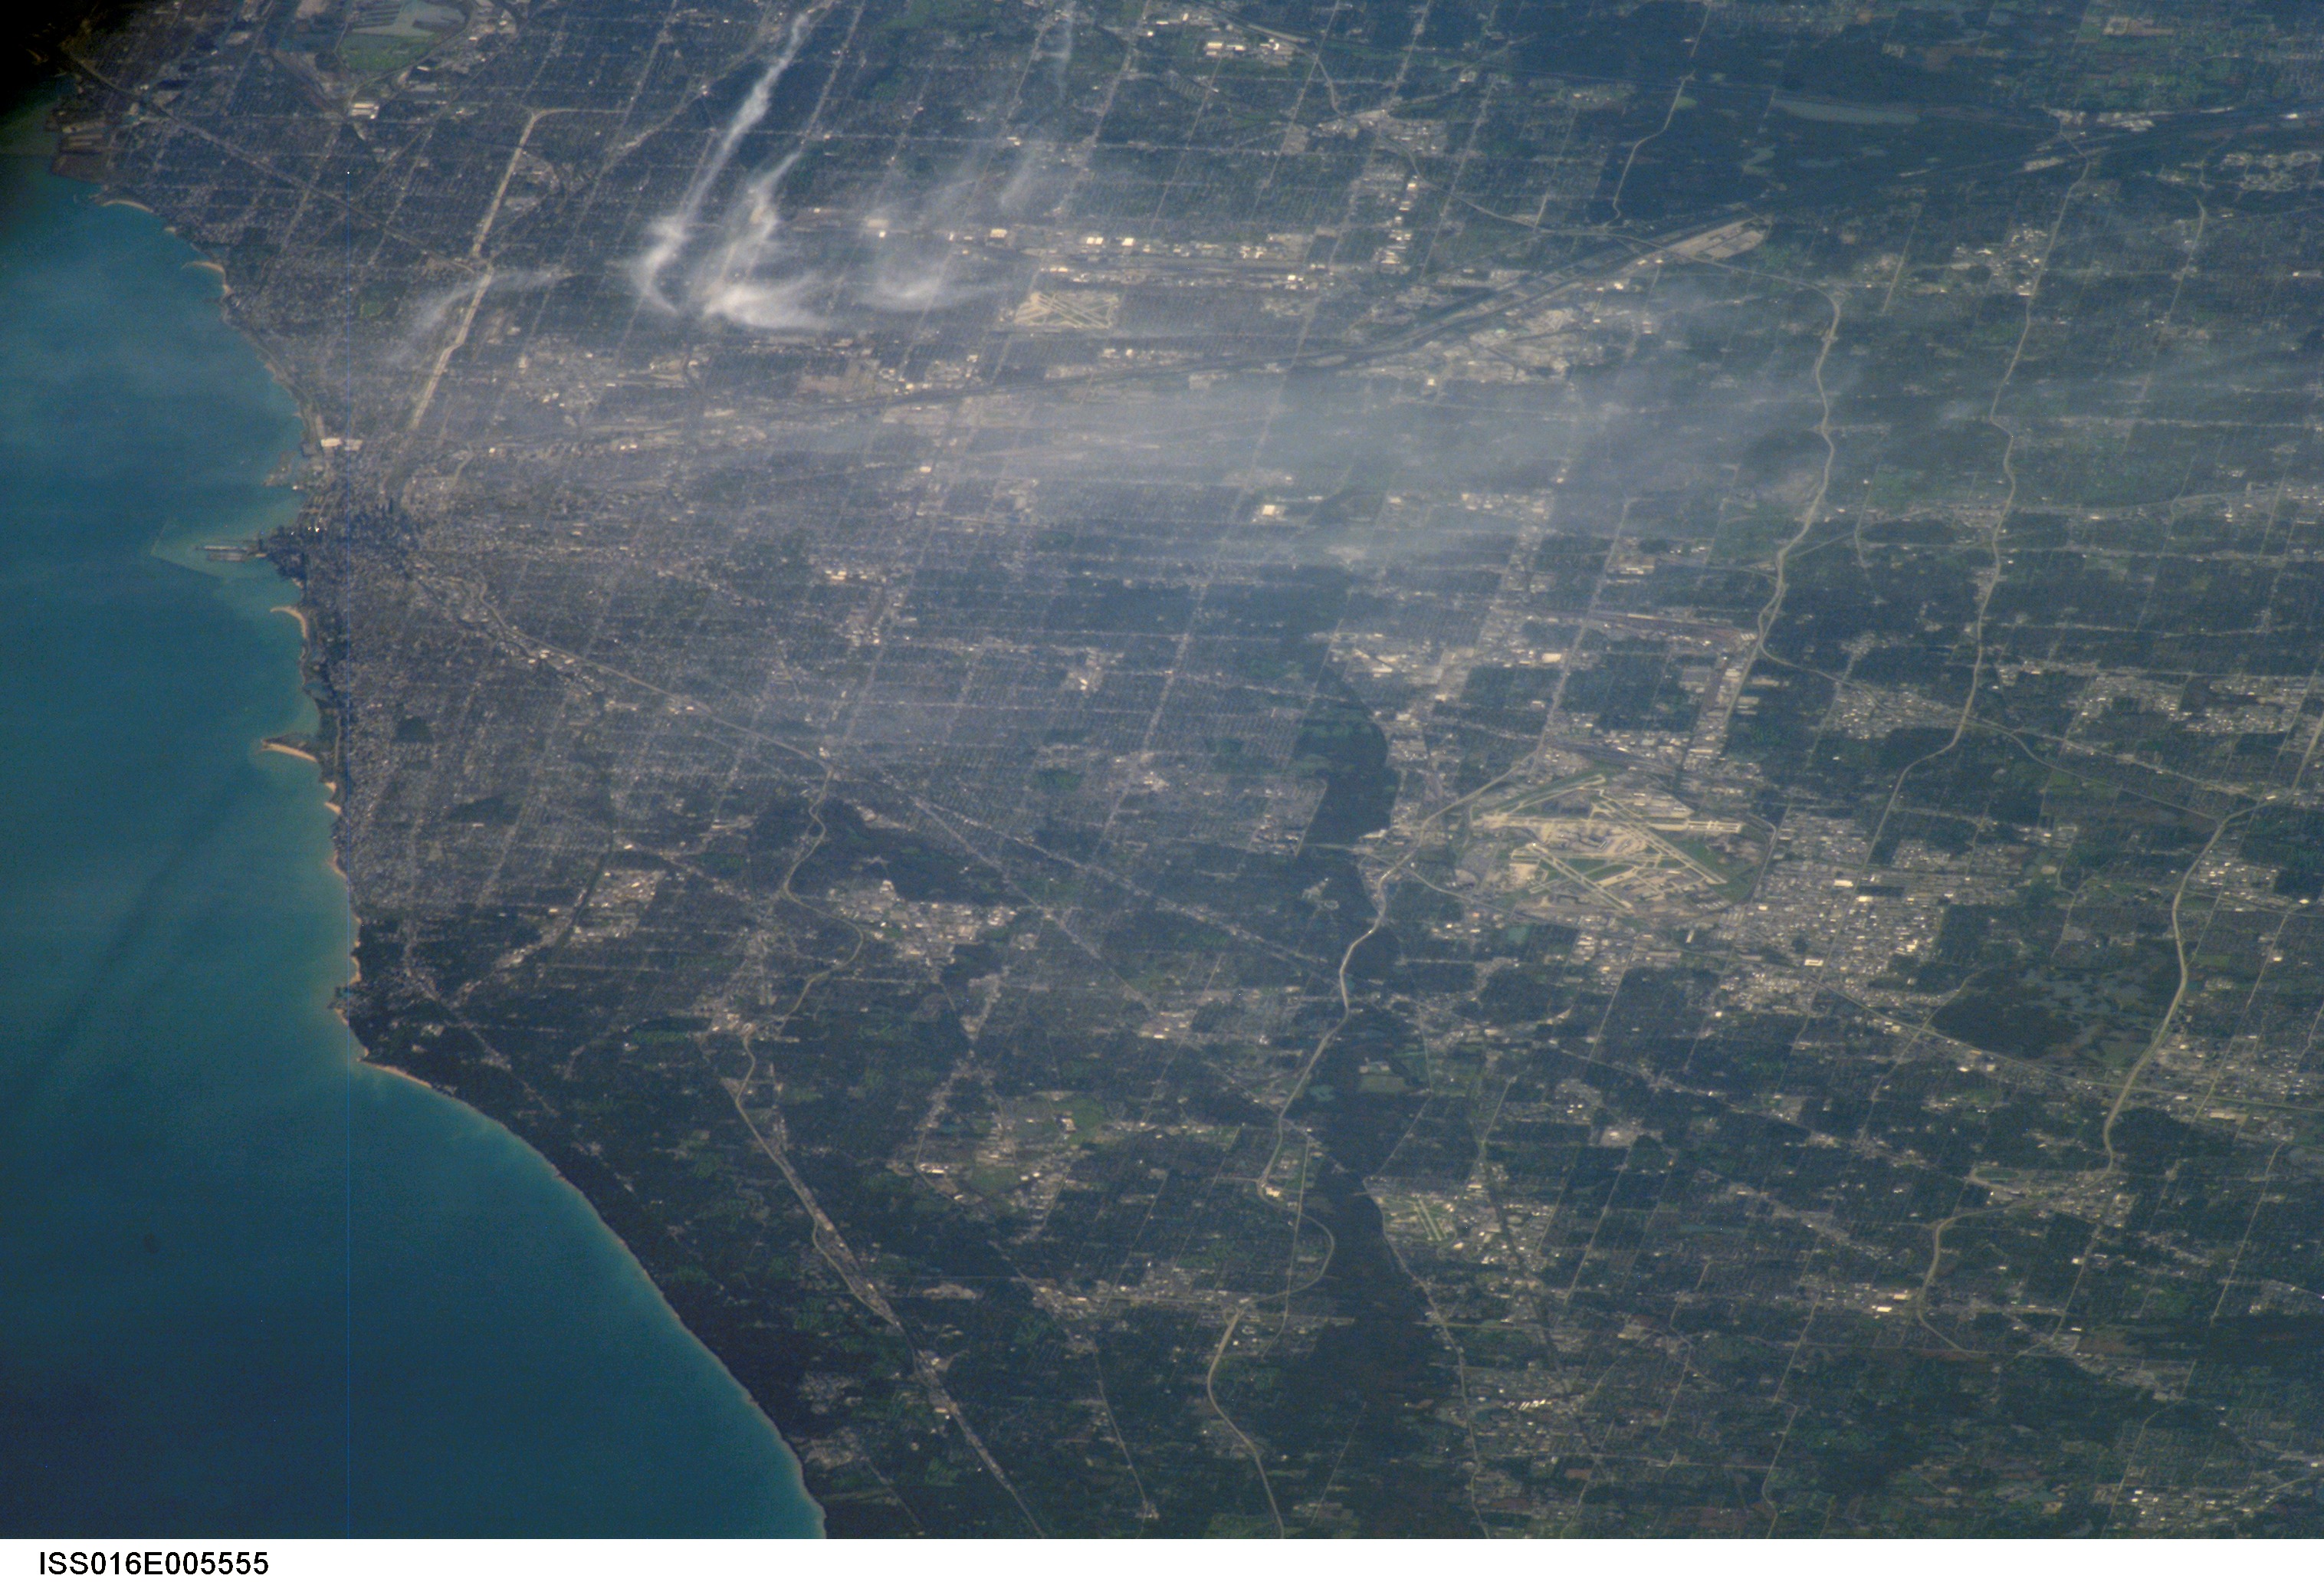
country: USA-ILLINOIS
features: CHICAGO AREA, L. MICHIGAN
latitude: 42.0
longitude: -87.9
